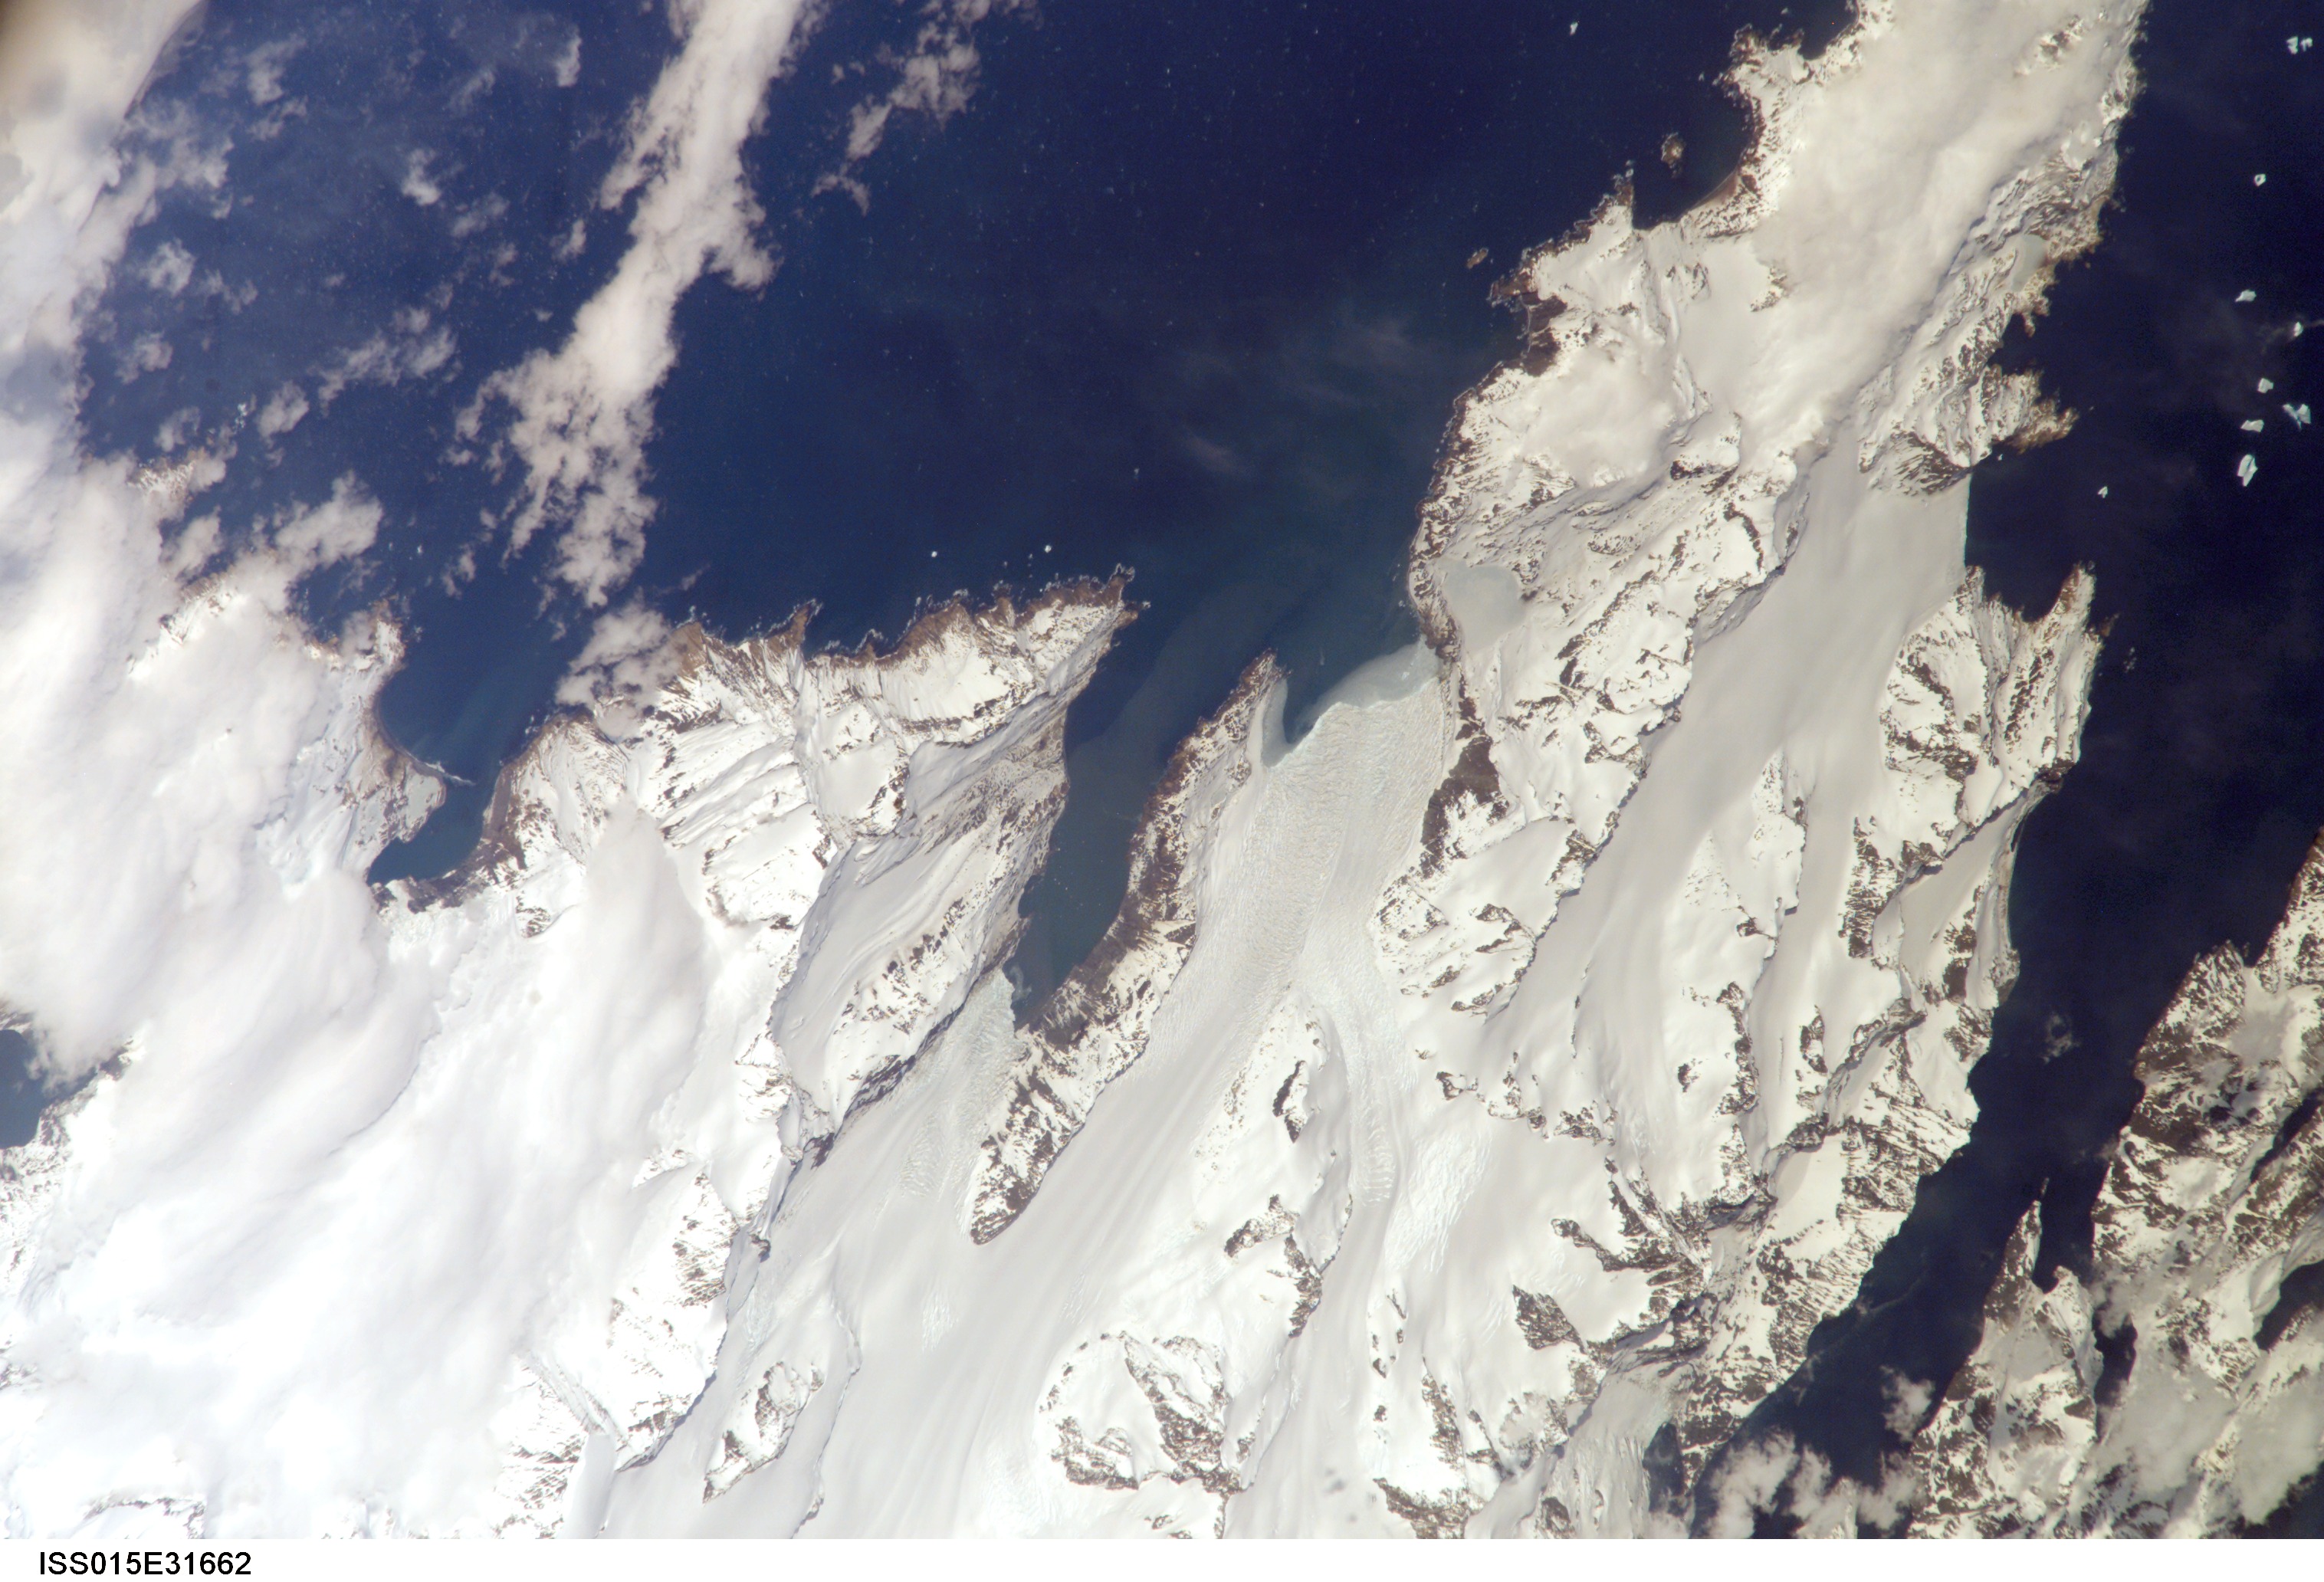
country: SOUTH GEORGIA IS.
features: GL., MTS., B., W. OF C. VAHSEL
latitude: -54.7
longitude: -35.9
